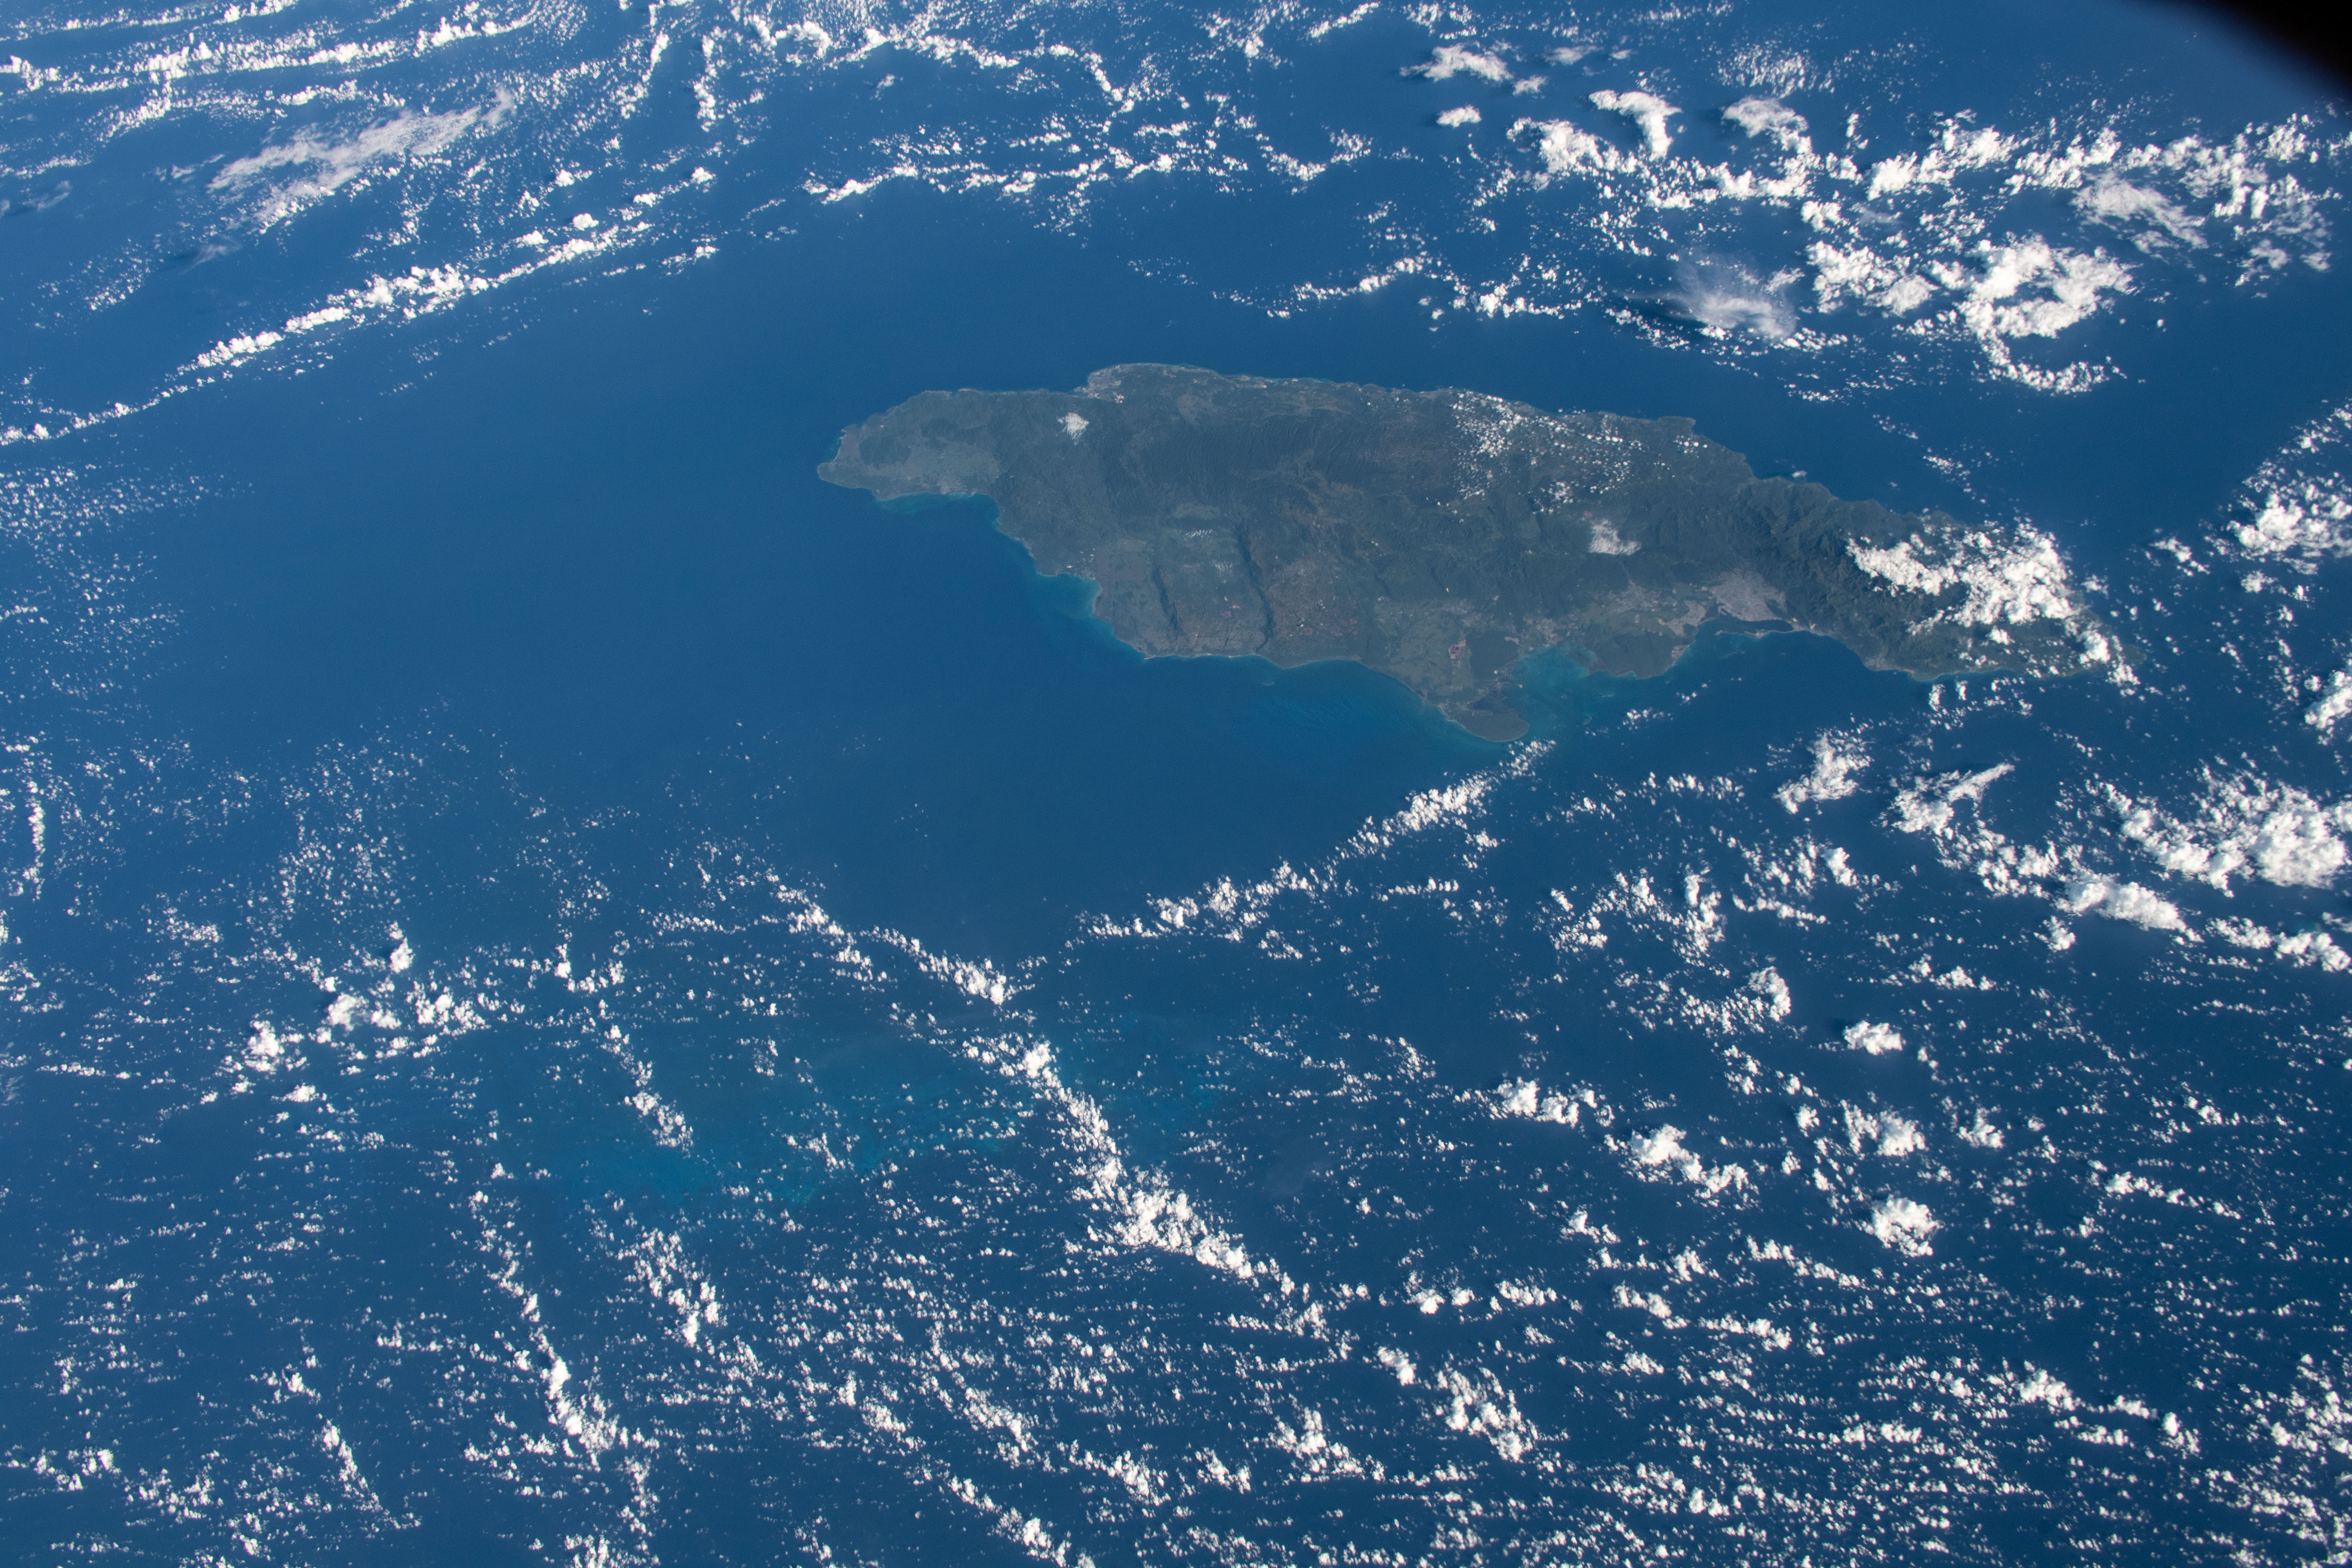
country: JAMAICA
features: JAMAICA
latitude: 17.5
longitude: -77.5
